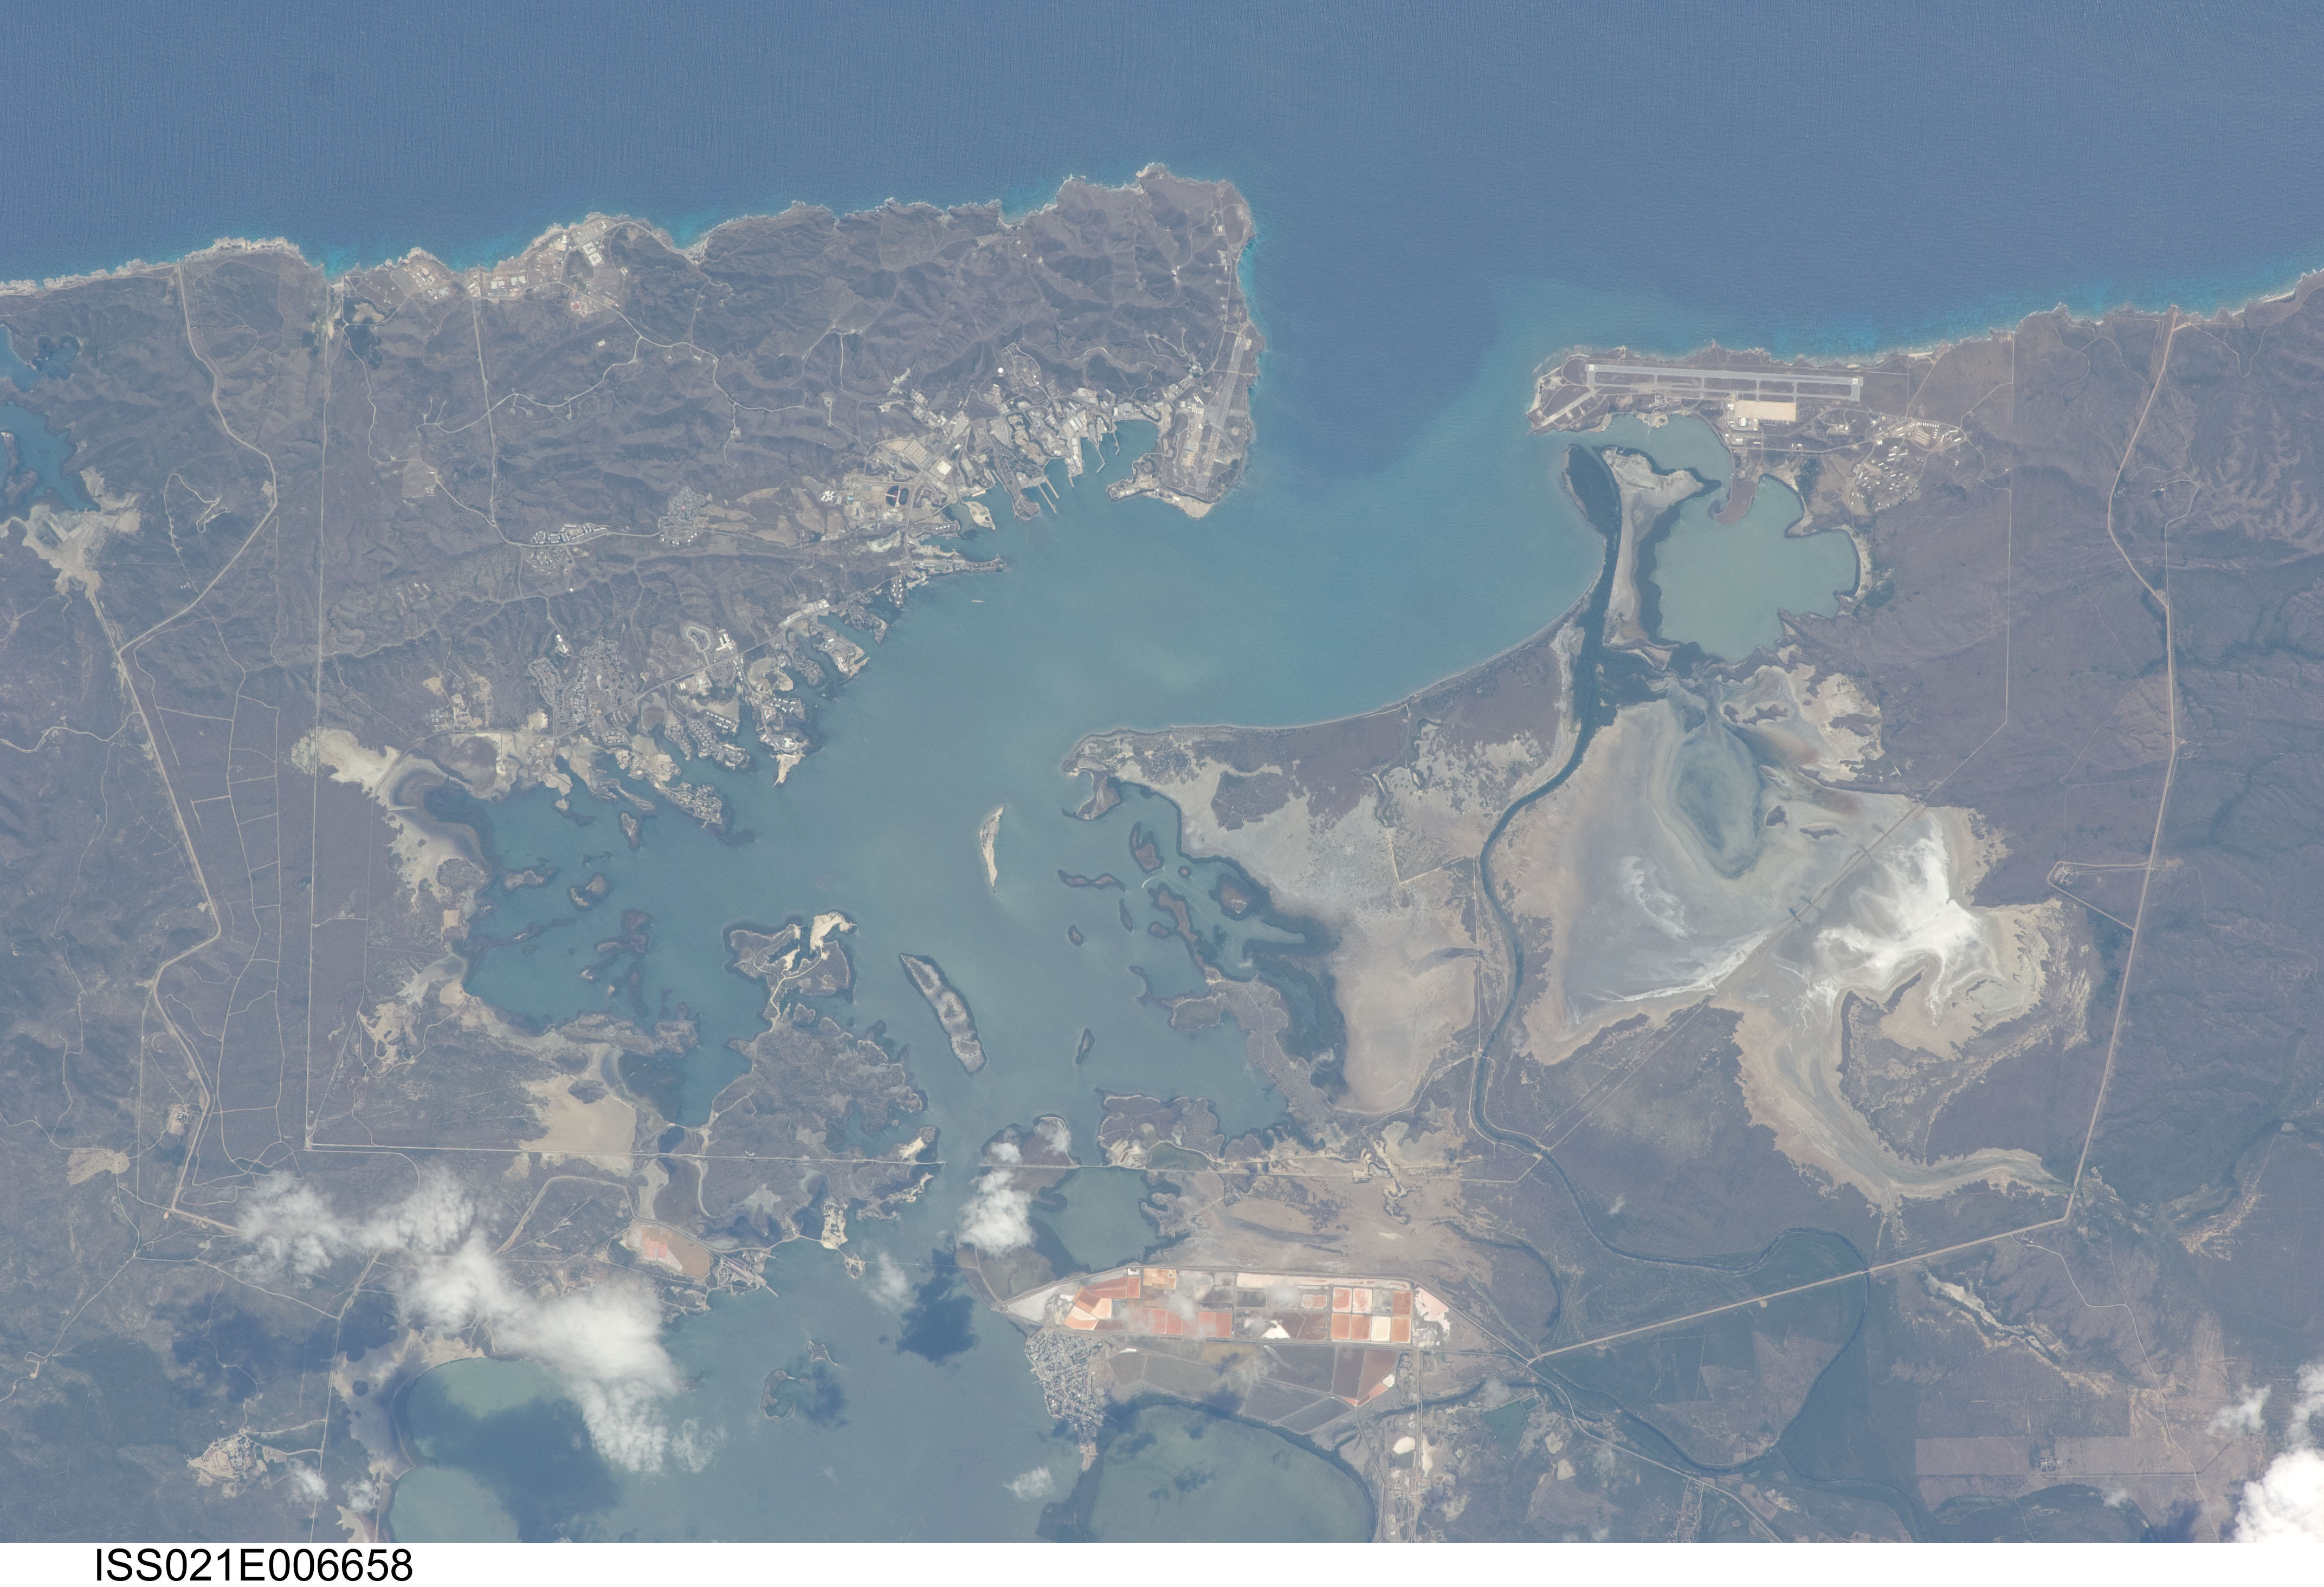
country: CUBA
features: CUBA, UNITED STATES, GUANTANAMO BAY NAVAL BASE, HOSPITAL CAY, GUANTÁNAMO BAY, GUANTANAMO BAY DETENTION CAMP, MOHOMILLA BAY, GRANADILLO BAY, CAIMANERA, SALT EVAPORATION POND, GRANADILLO POINT,GUANTANAMO BAY, GUANTANAMO BAY DETENTION CAMP, GUANTANAMO, CUBA, CIAMANERA, BOQUERON, AIRPORT,GUANTANAMO BAY, GUANTANAMO BAY DENTENTION CAMP
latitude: 19.9
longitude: -75.2
